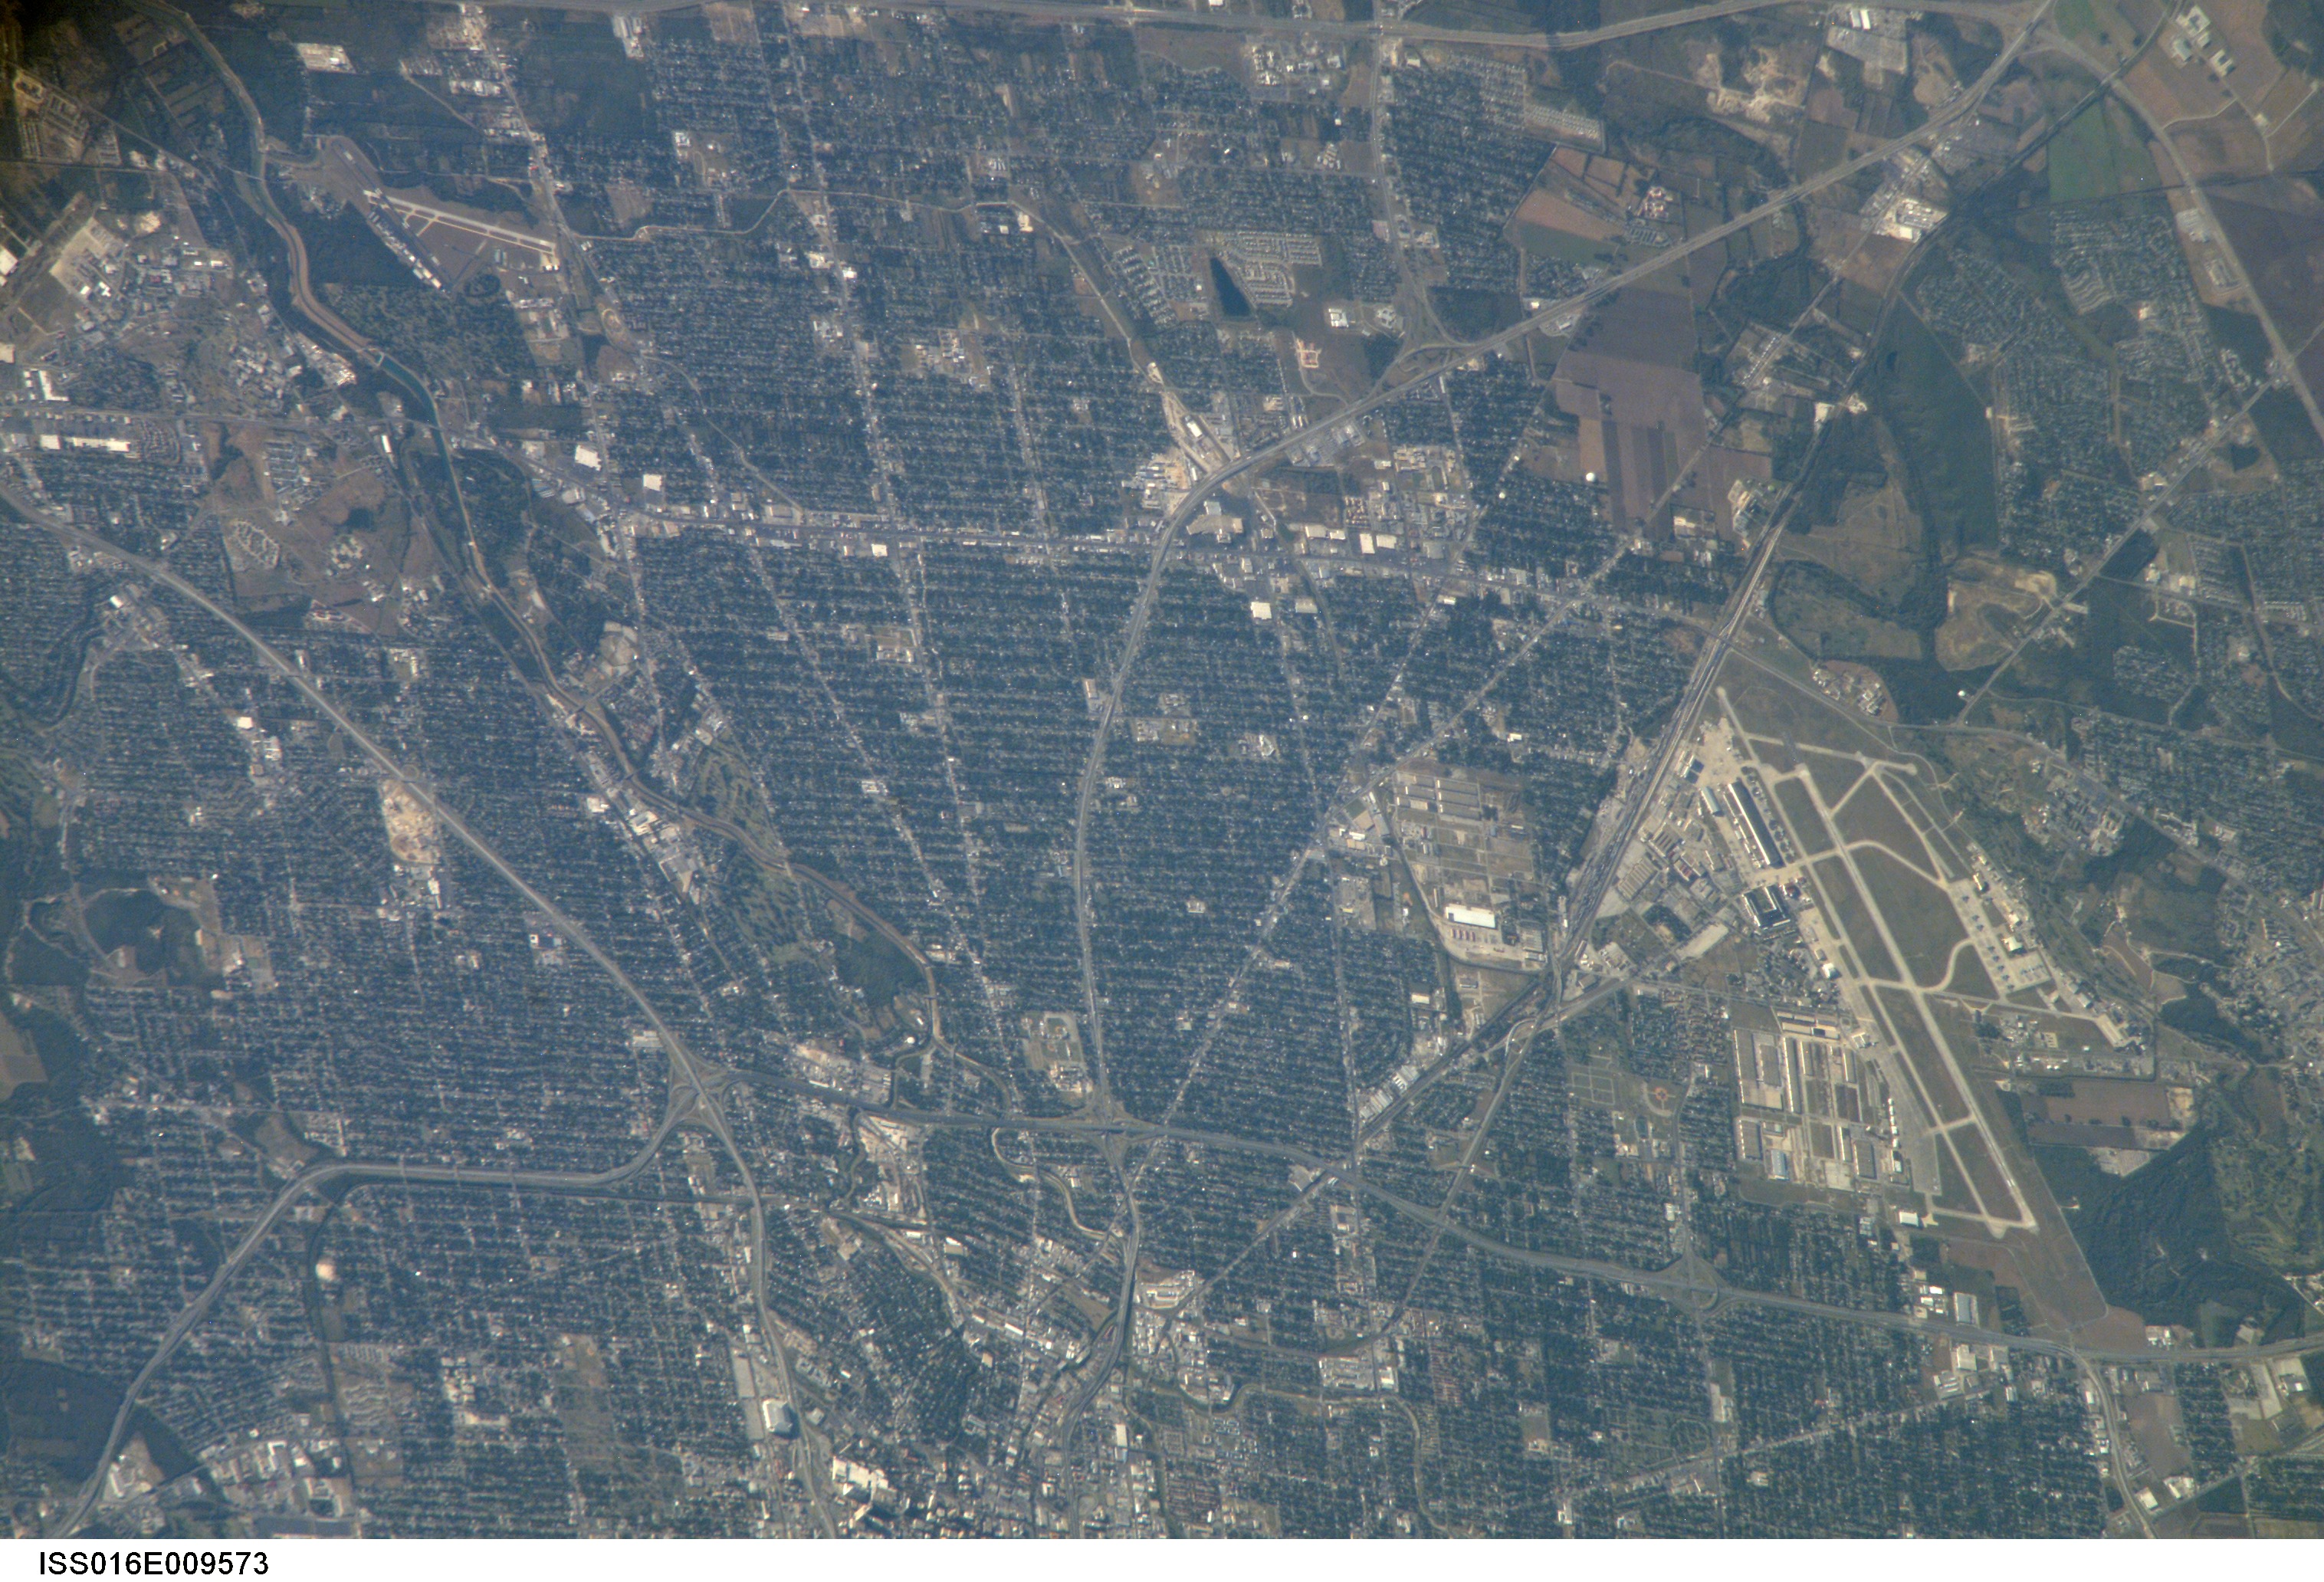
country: USA-TEXAS
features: LACKLAND AFB, SAN ANTONIO
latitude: 29.4
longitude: -98.5
